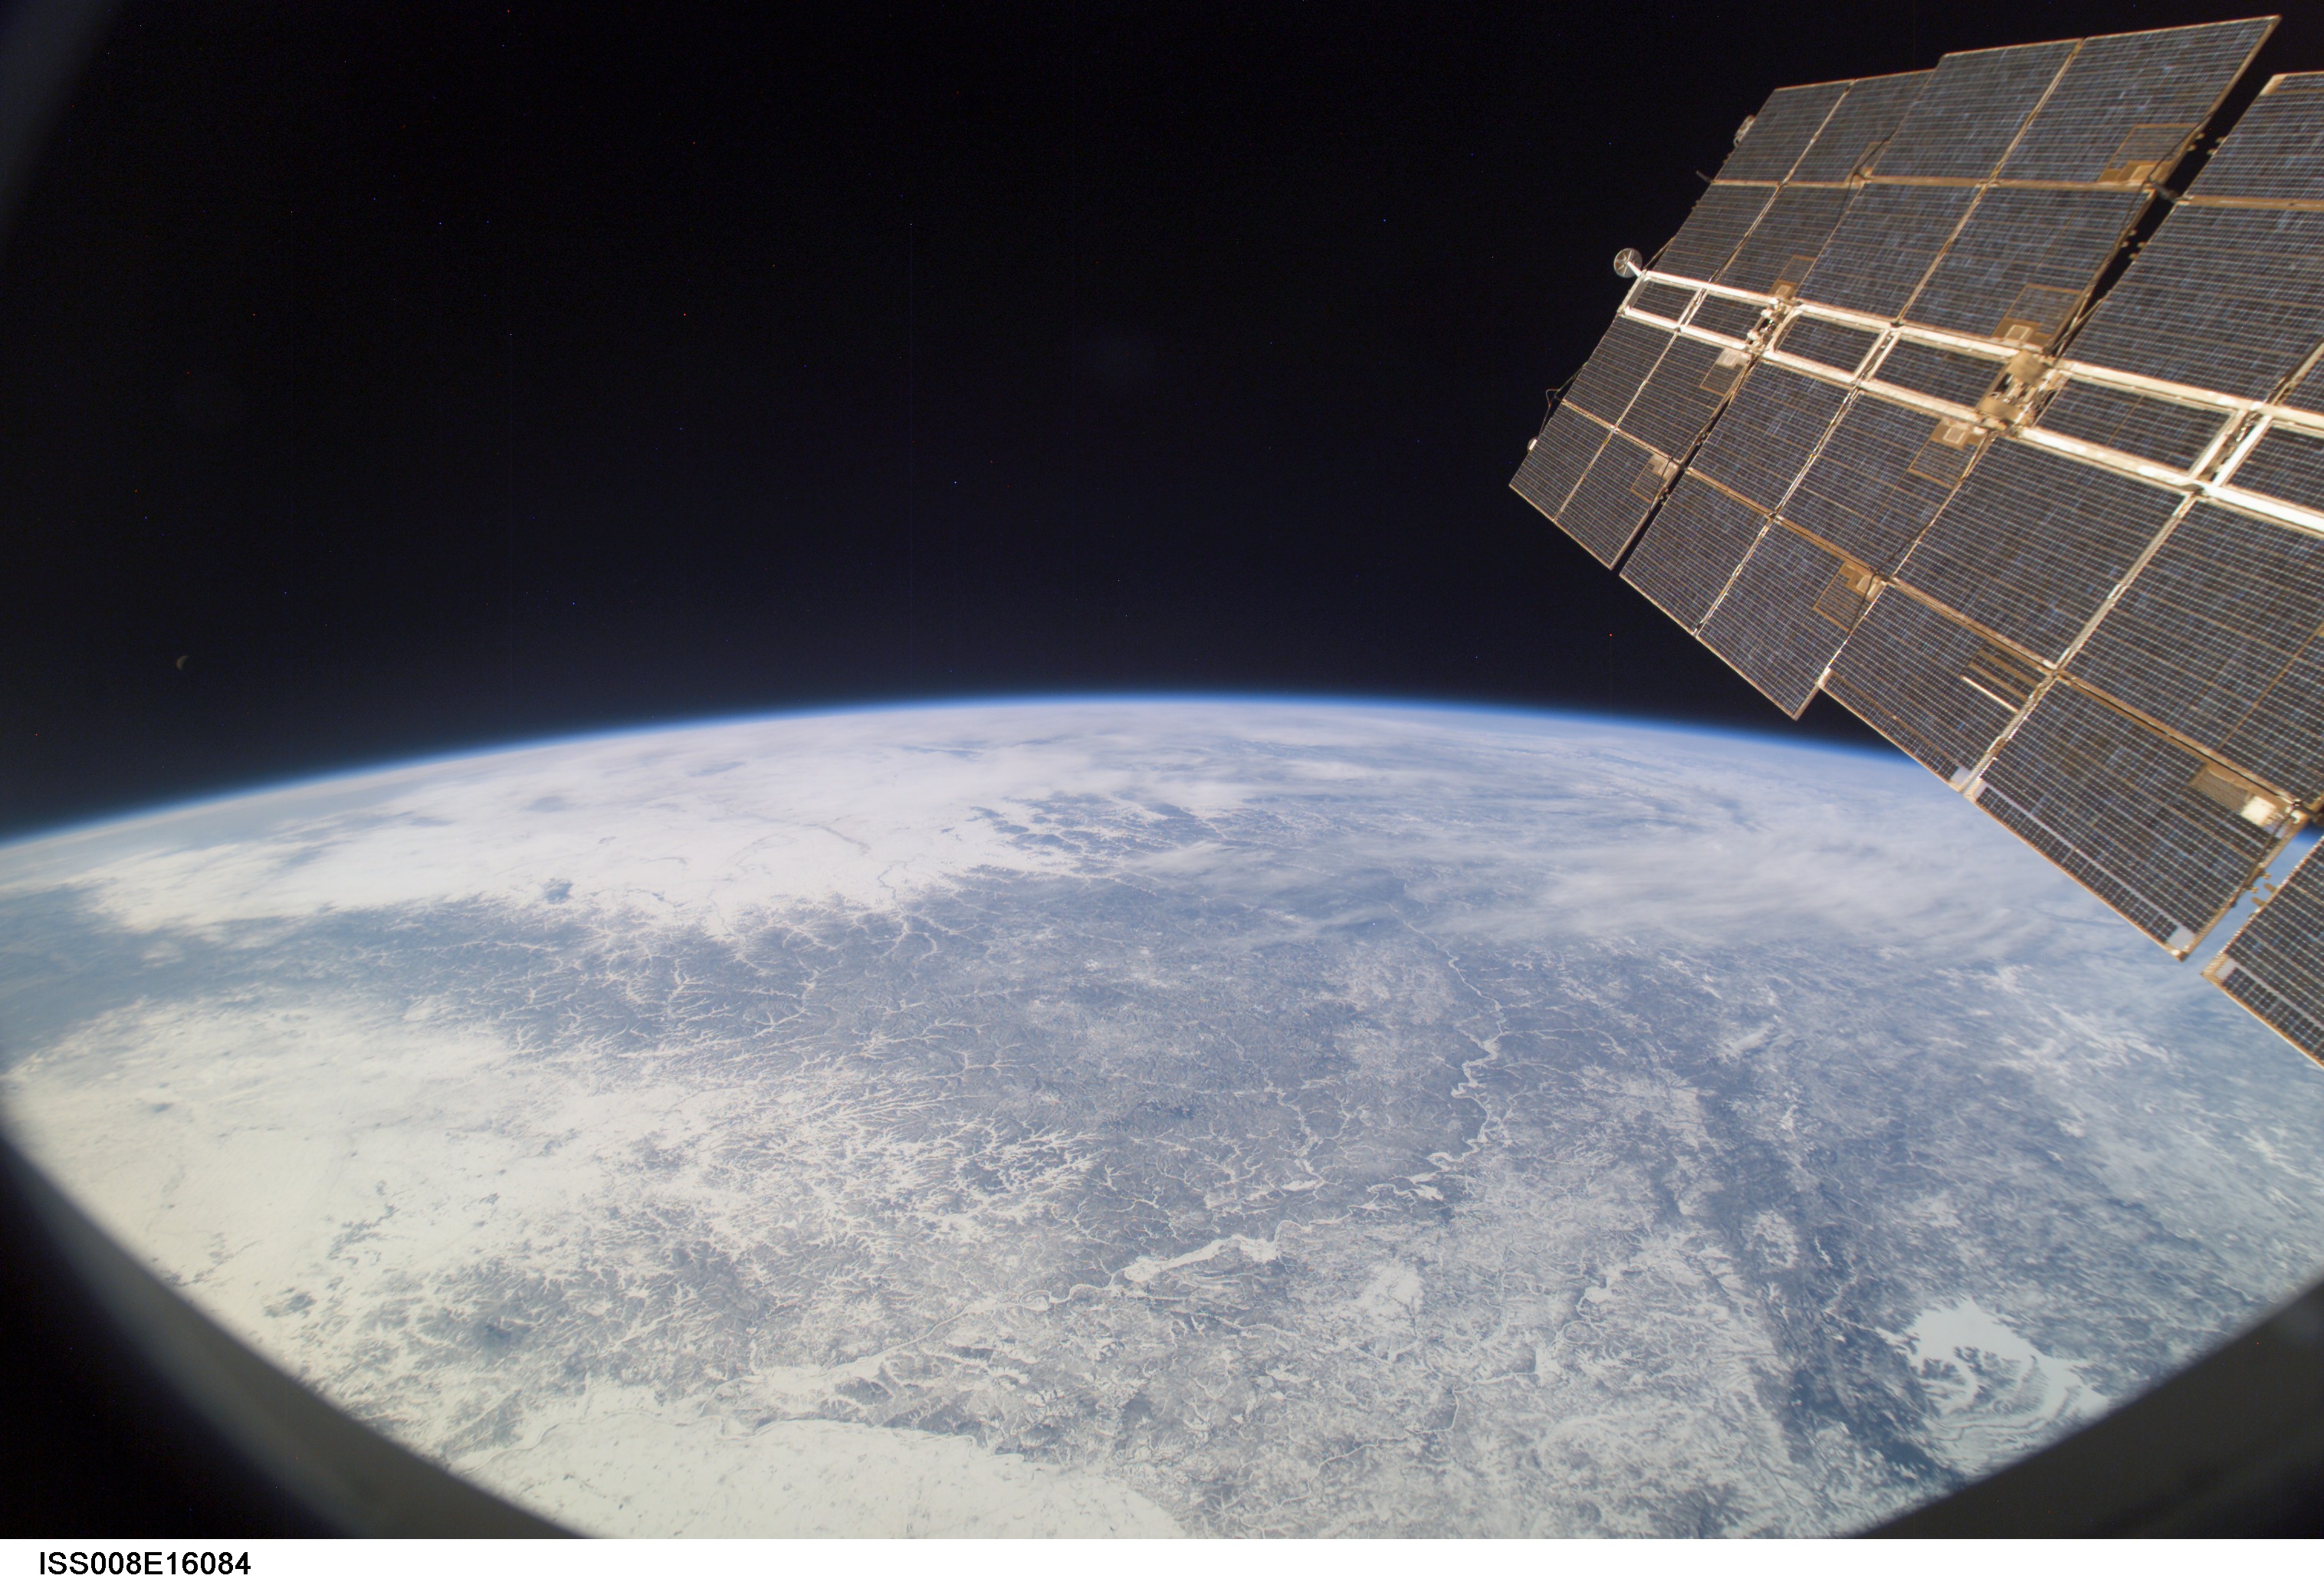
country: CHINA
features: STANOVOY RA., GREATER KHINGAN RA., LESSER KHINGAN RA., ATMOSPHERIC LIMB
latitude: 52.0
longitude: 124.0
